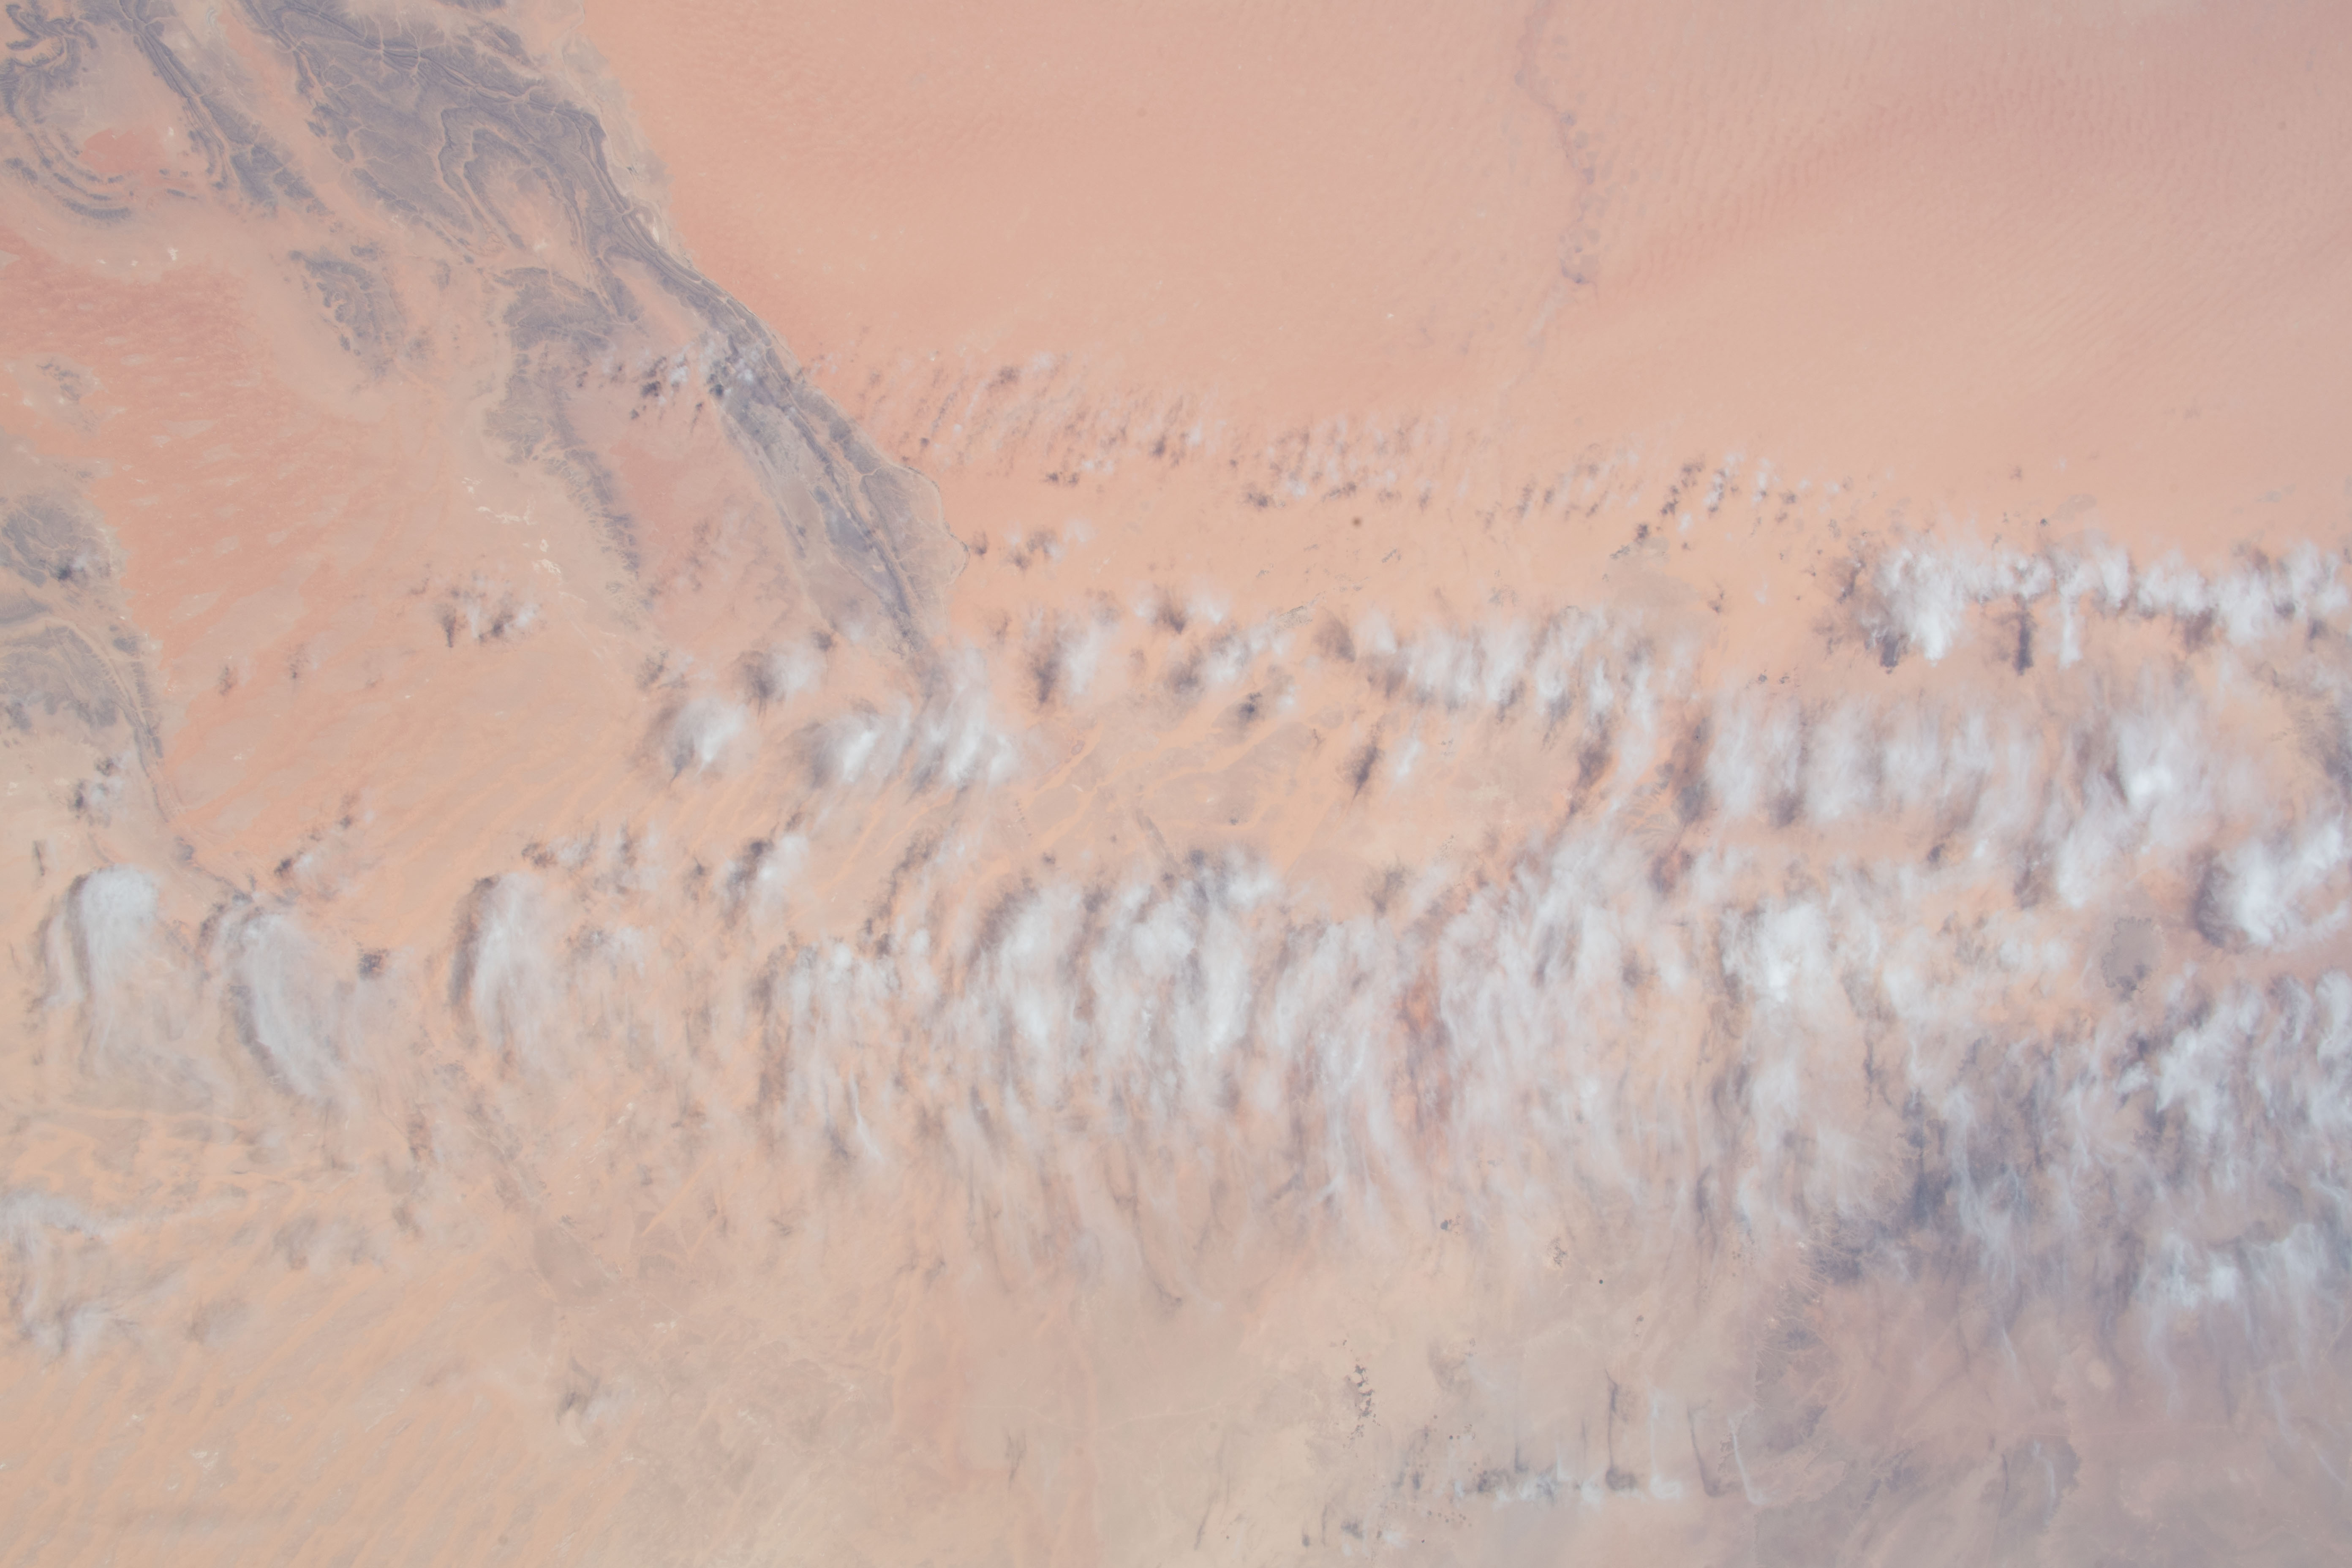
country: ALGERIA
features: GRAND ERG OCCIDENTAL DESERT
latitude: 29.0
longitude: 1.0
